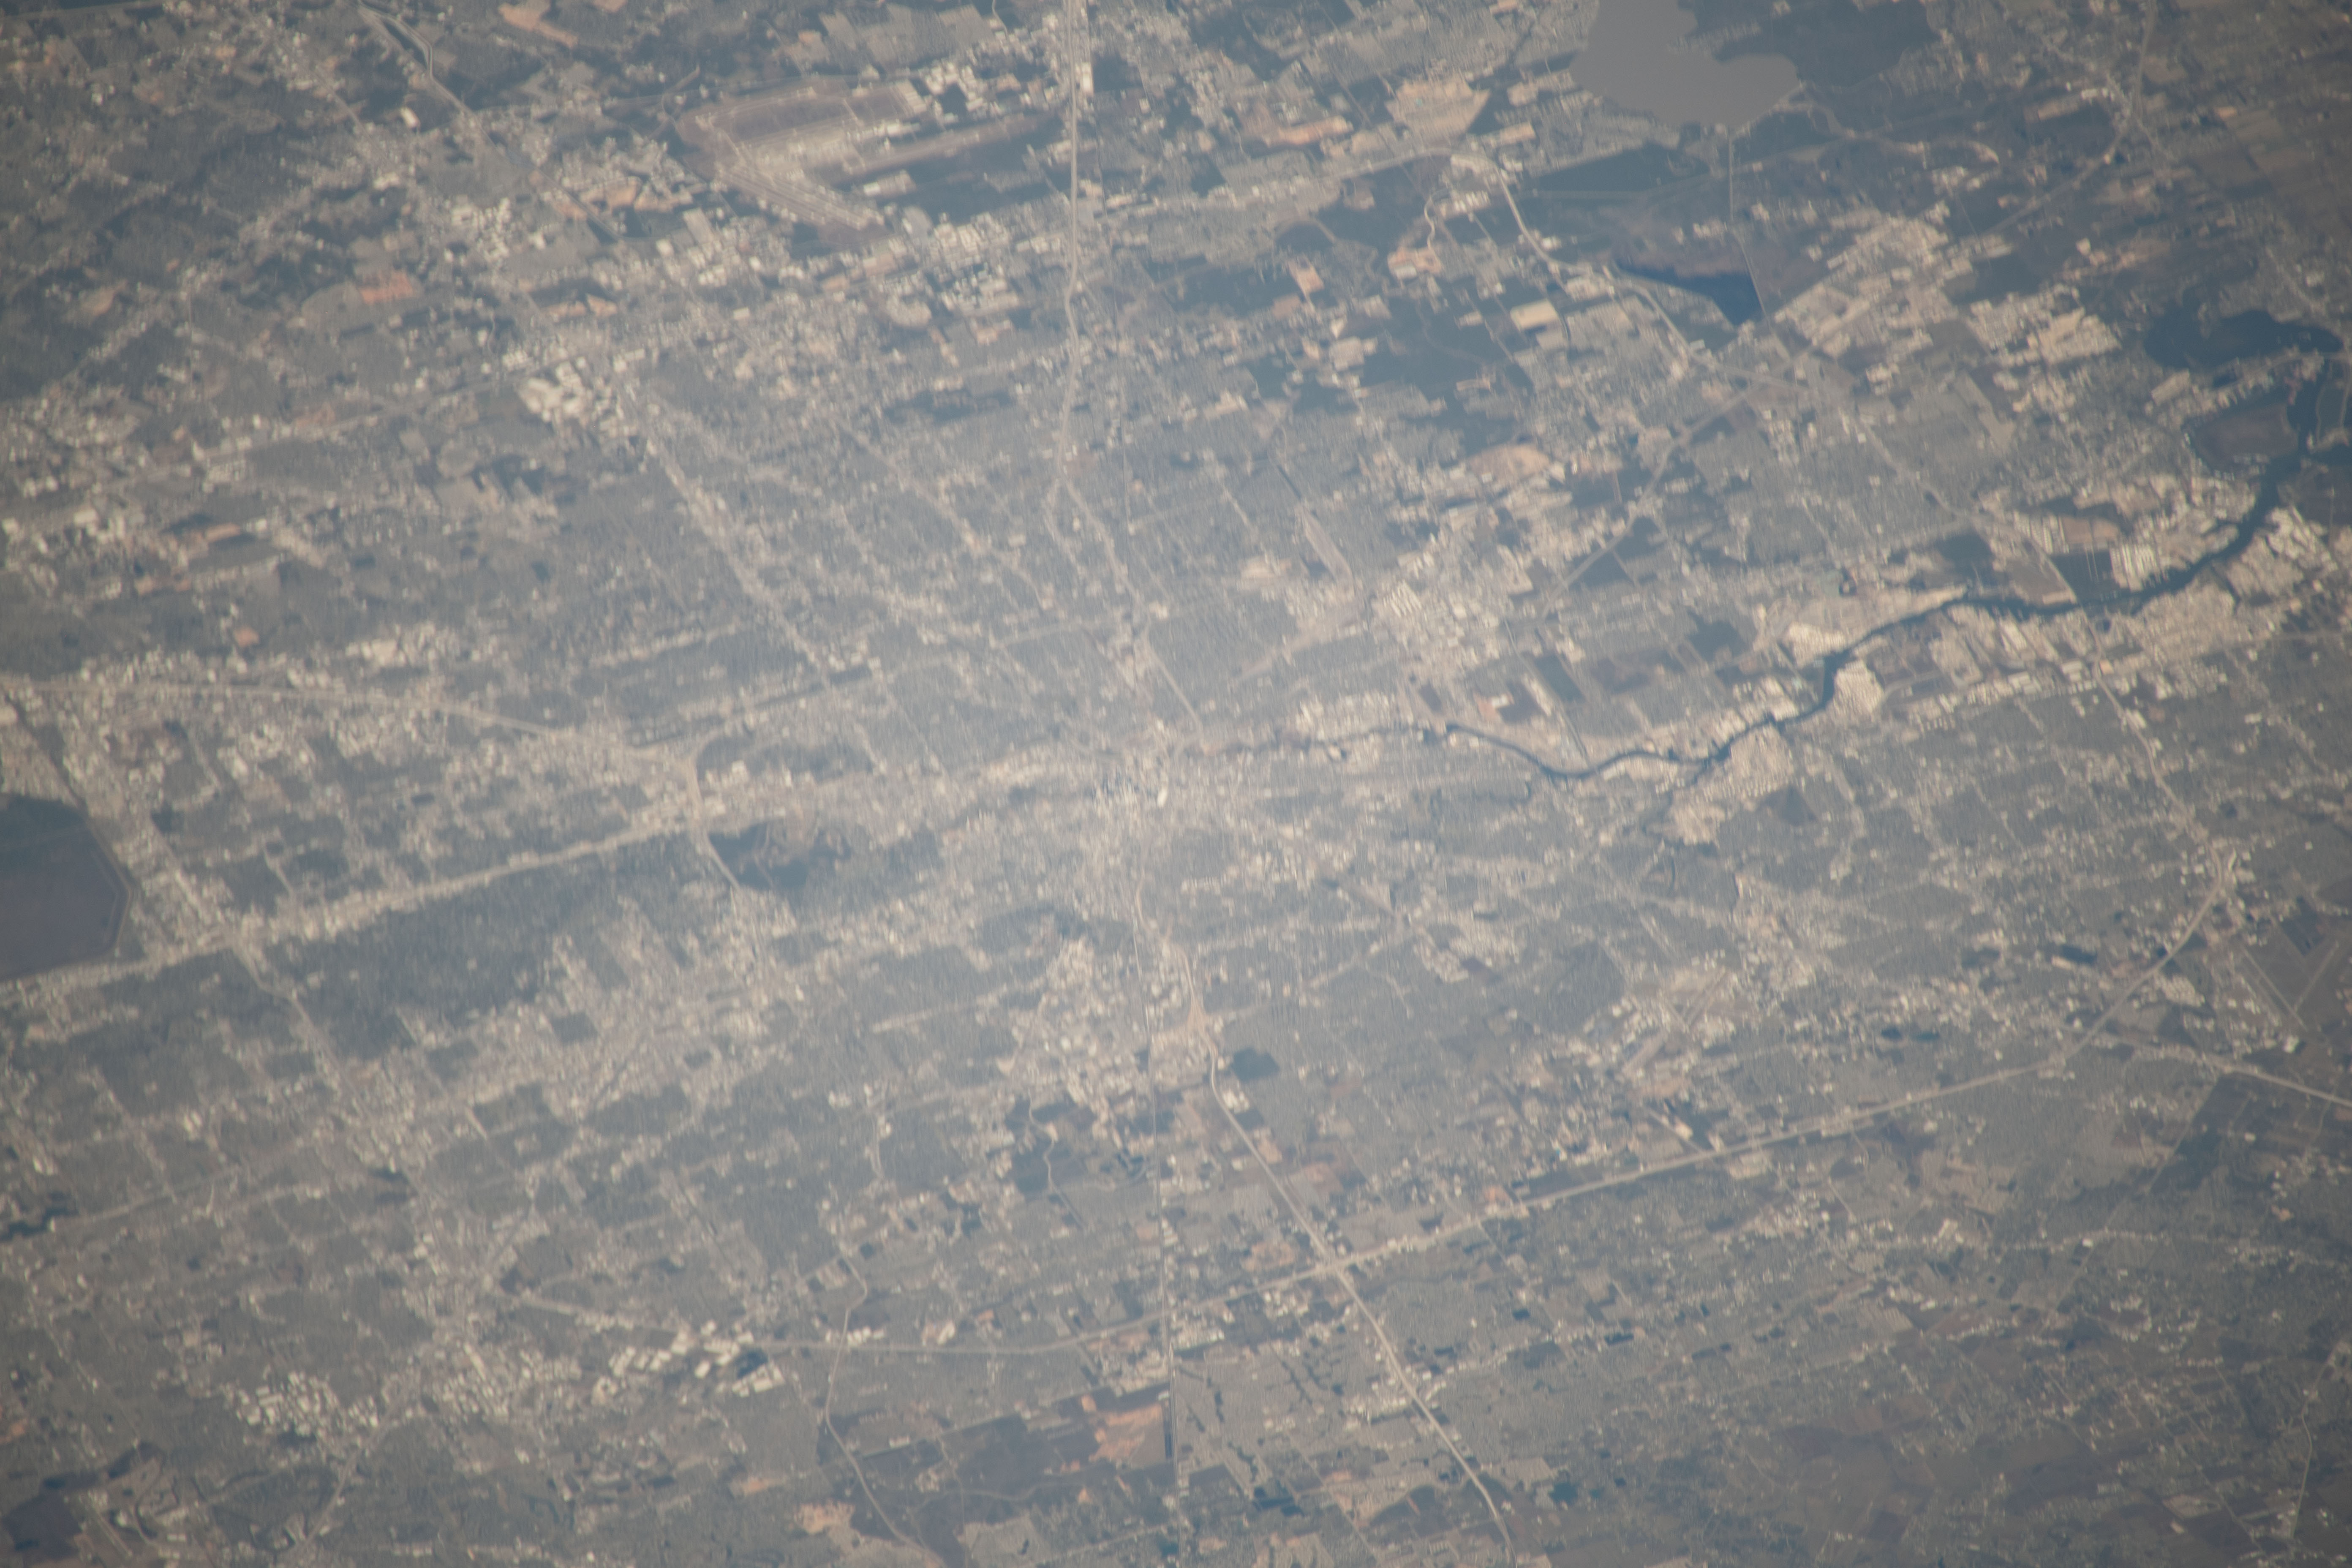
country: USA-TEXAS
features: HOUSTON
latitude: 29.8
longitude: -95.4
